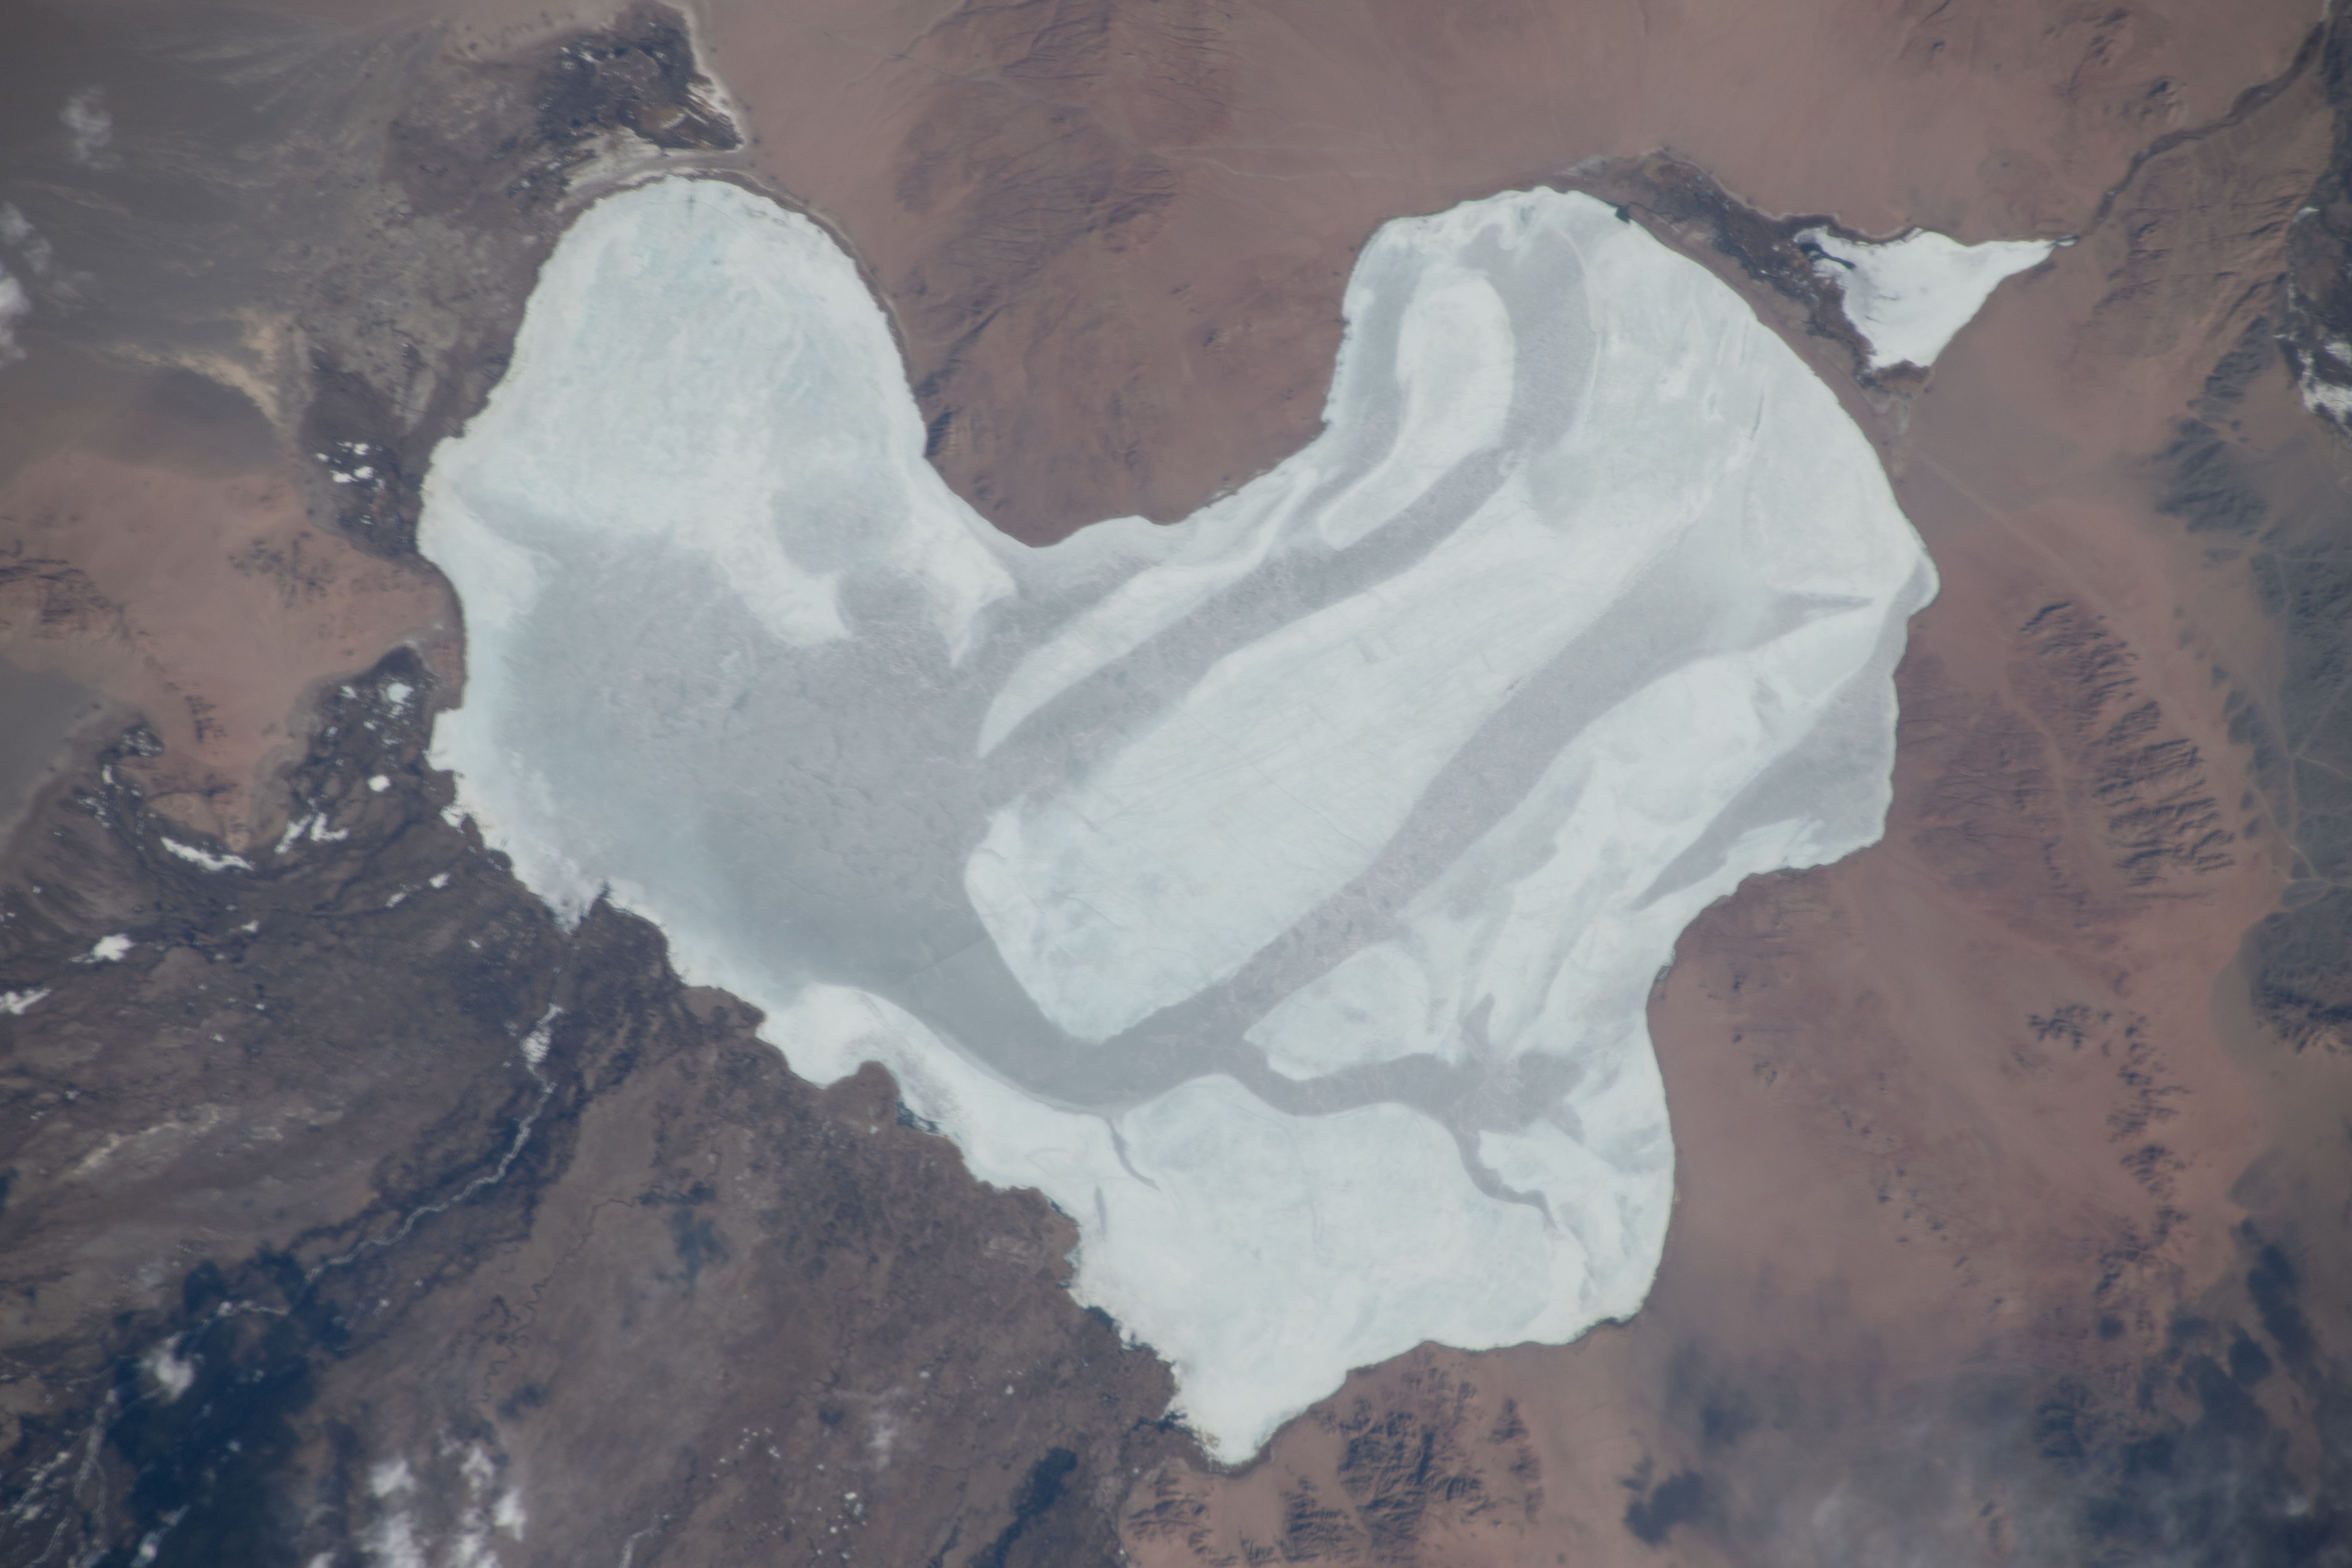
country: MONGOLIA
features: ACHIT LAKE
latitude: 49.5
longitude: 90.5
